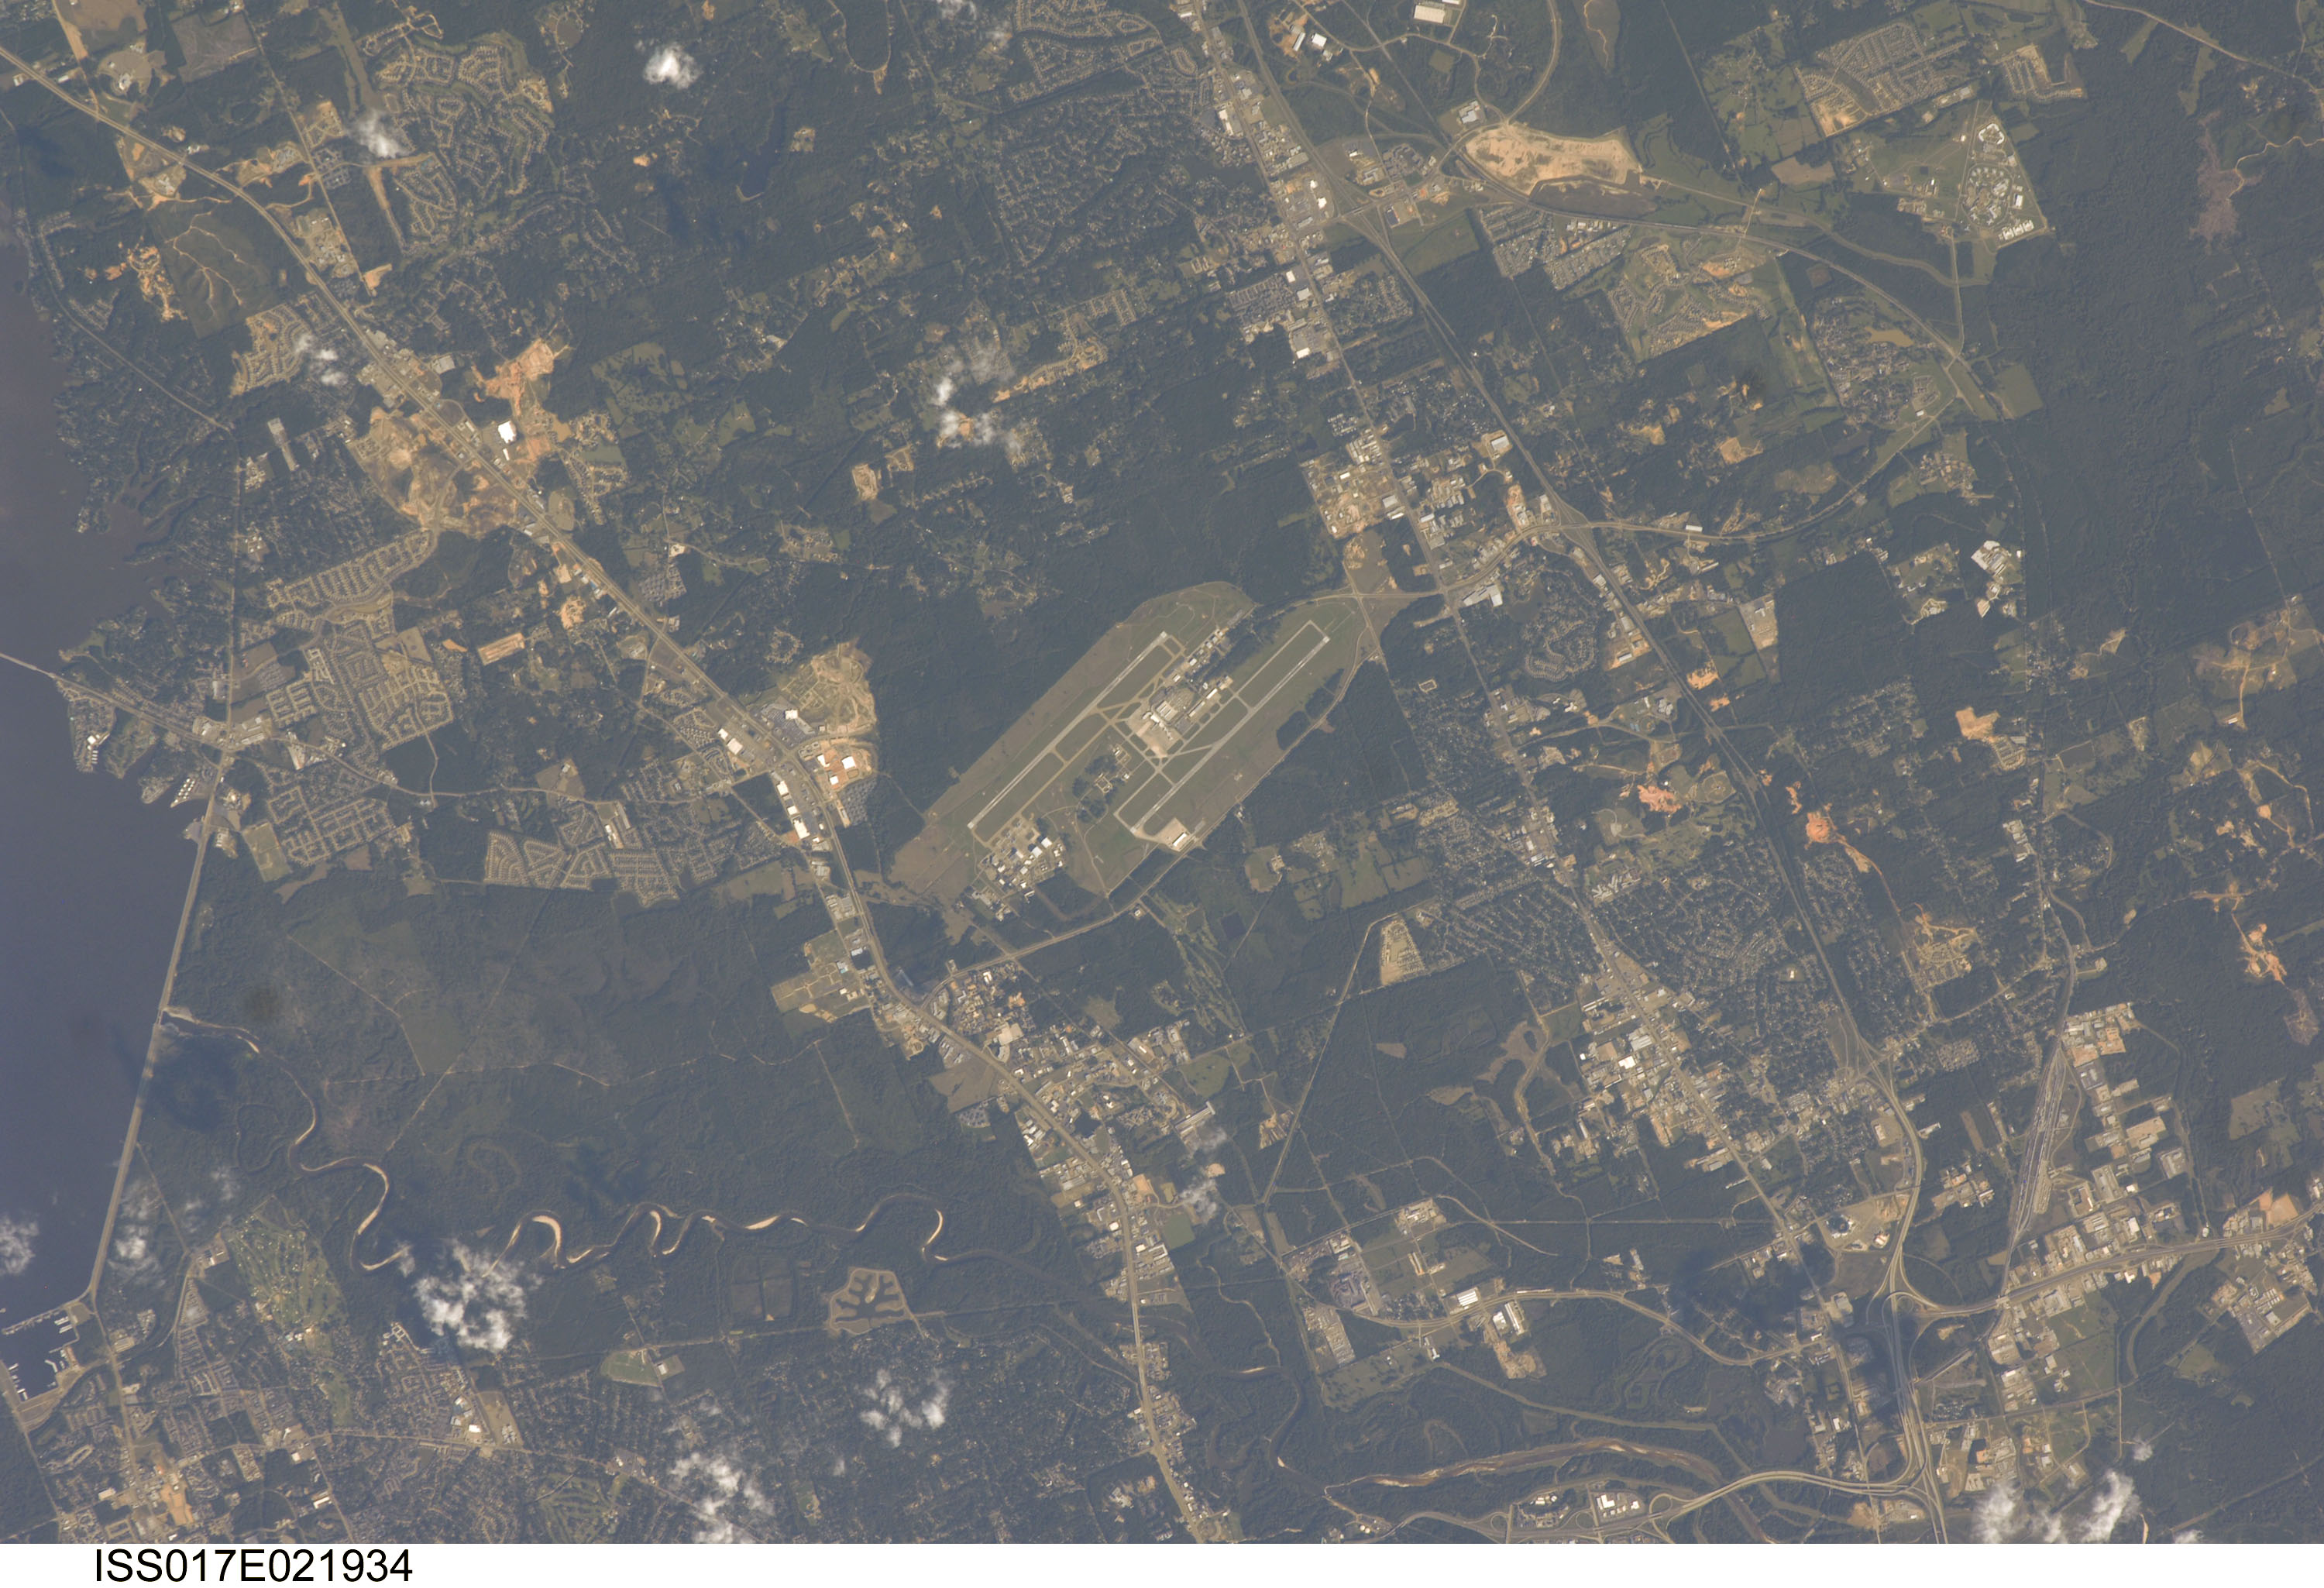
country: USA-MISSISSIPPI
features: PEARL, JACKSON AIRPORT, FOREST
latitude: 32.3
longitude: -90.1
